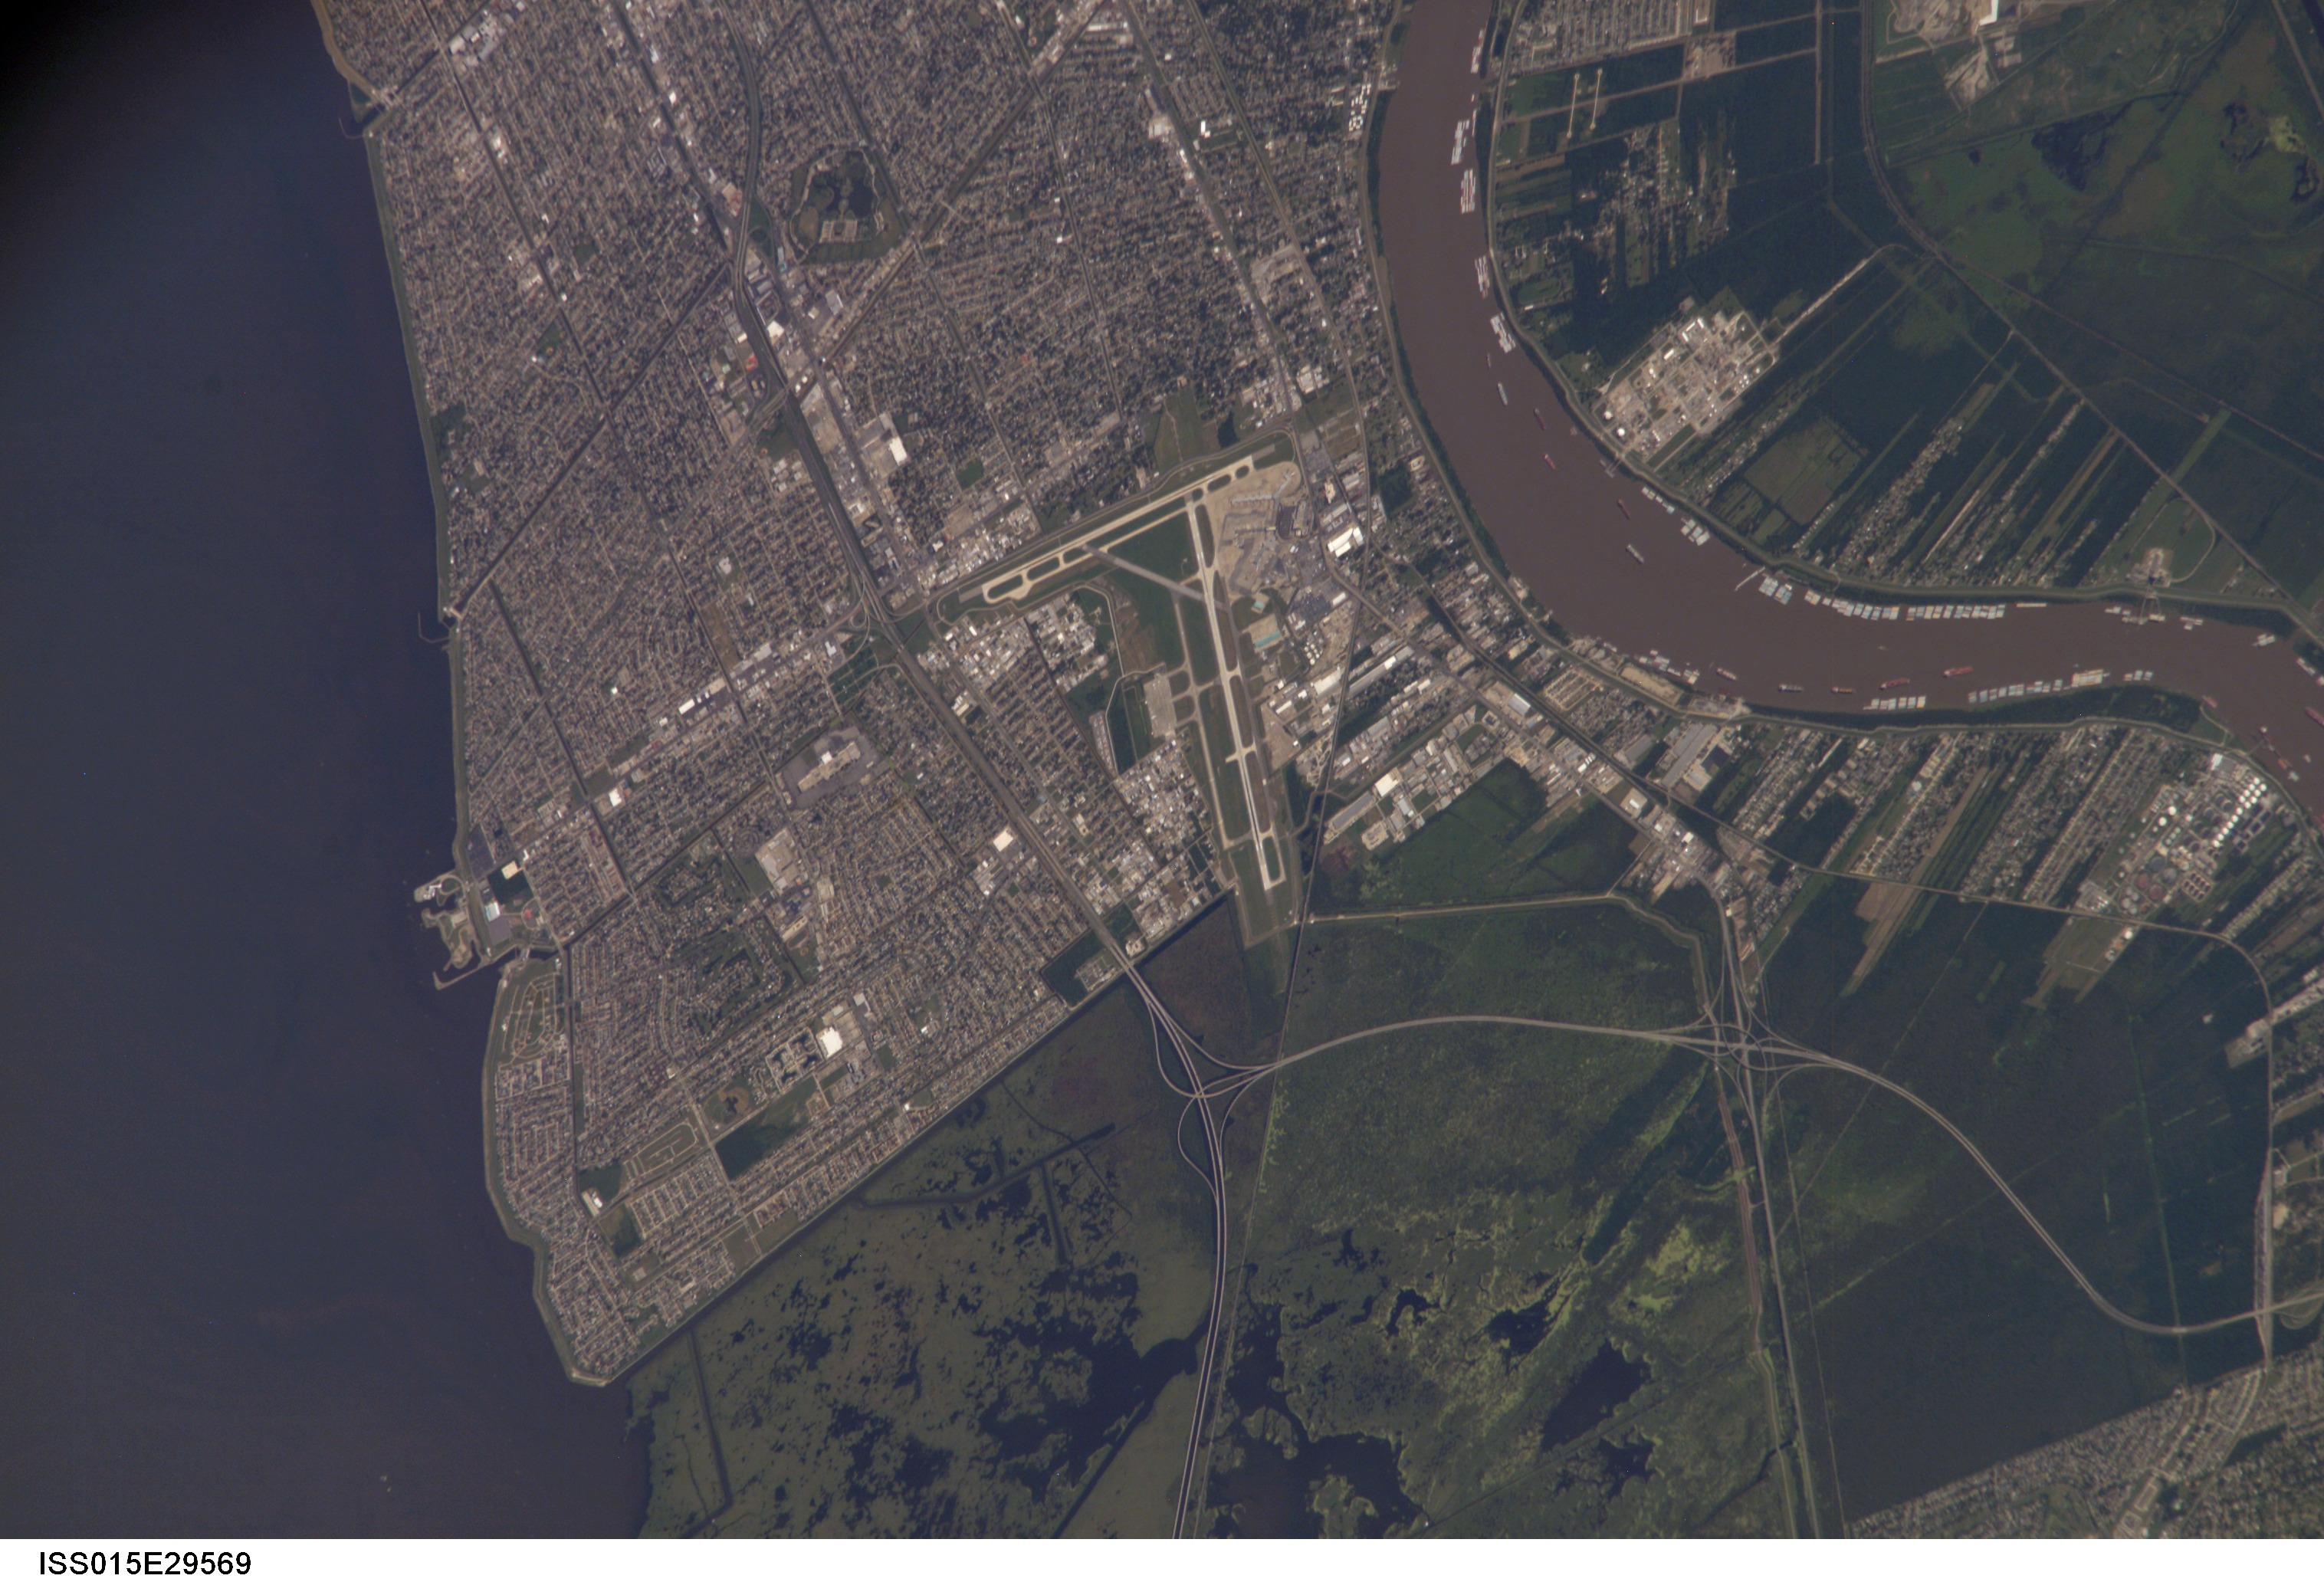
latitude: 30.0
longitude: -90.3
